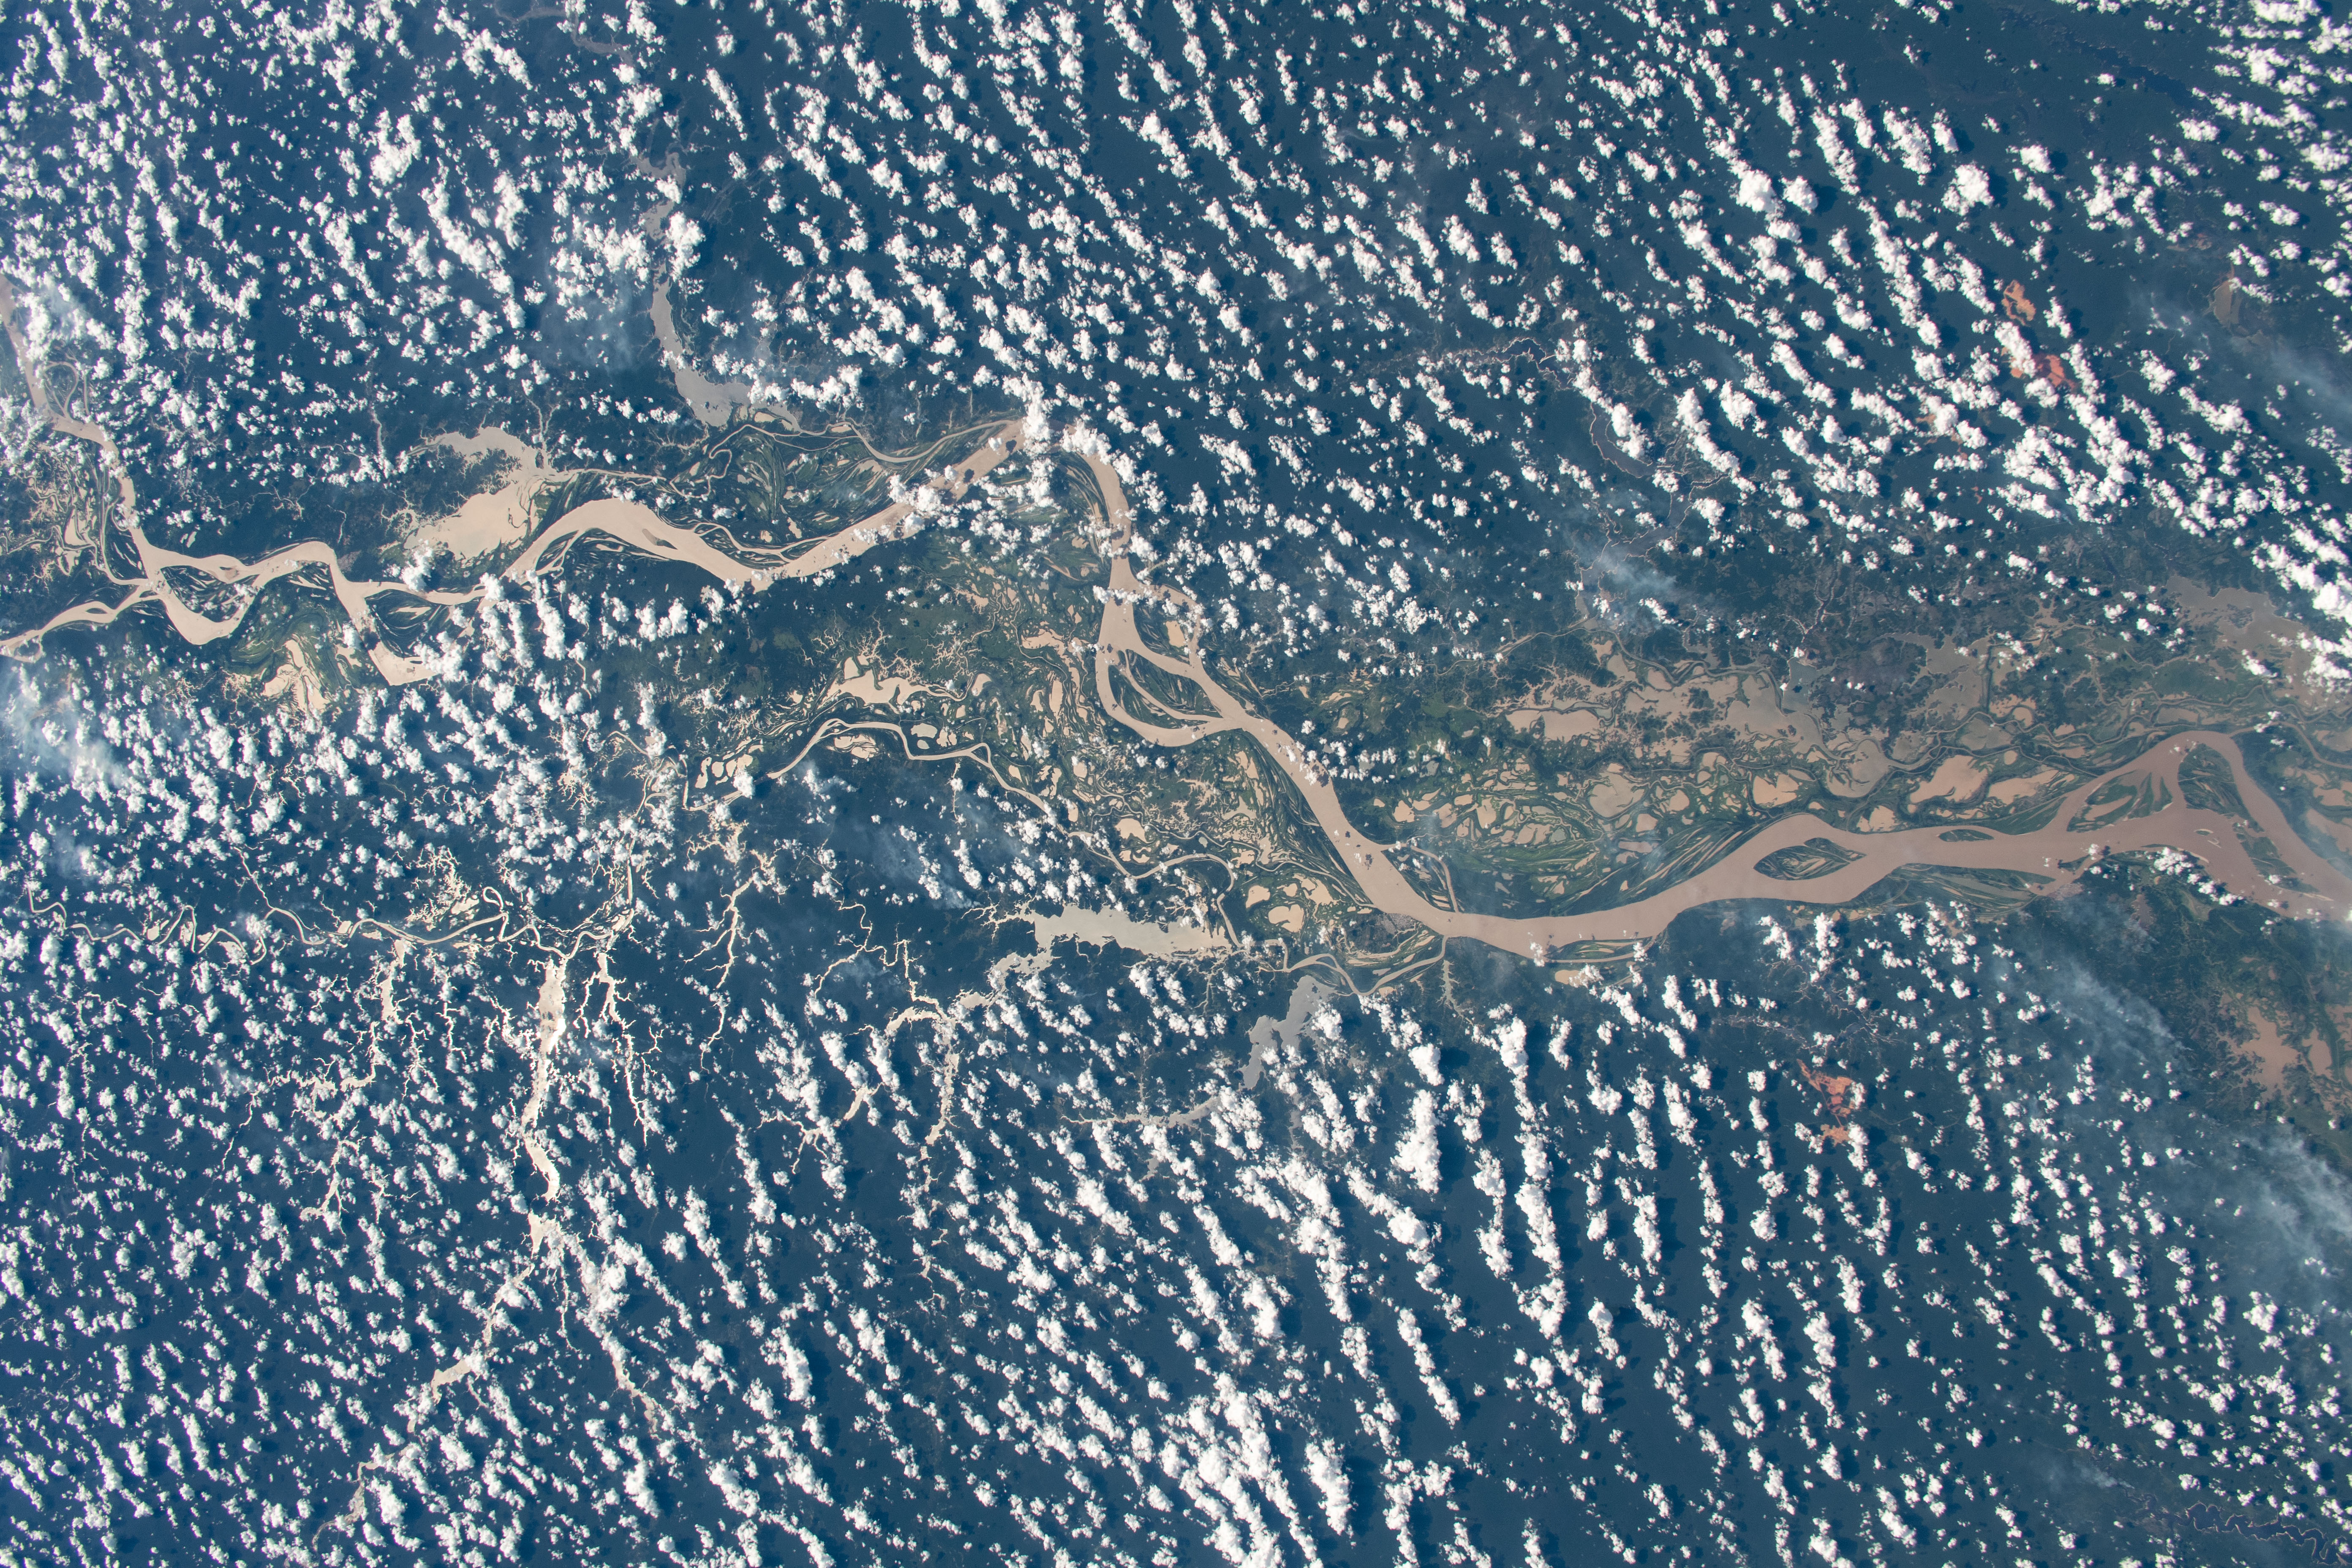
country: BRAZIL
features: AMAZON RIVER
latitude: -2.5
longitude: -57.0
